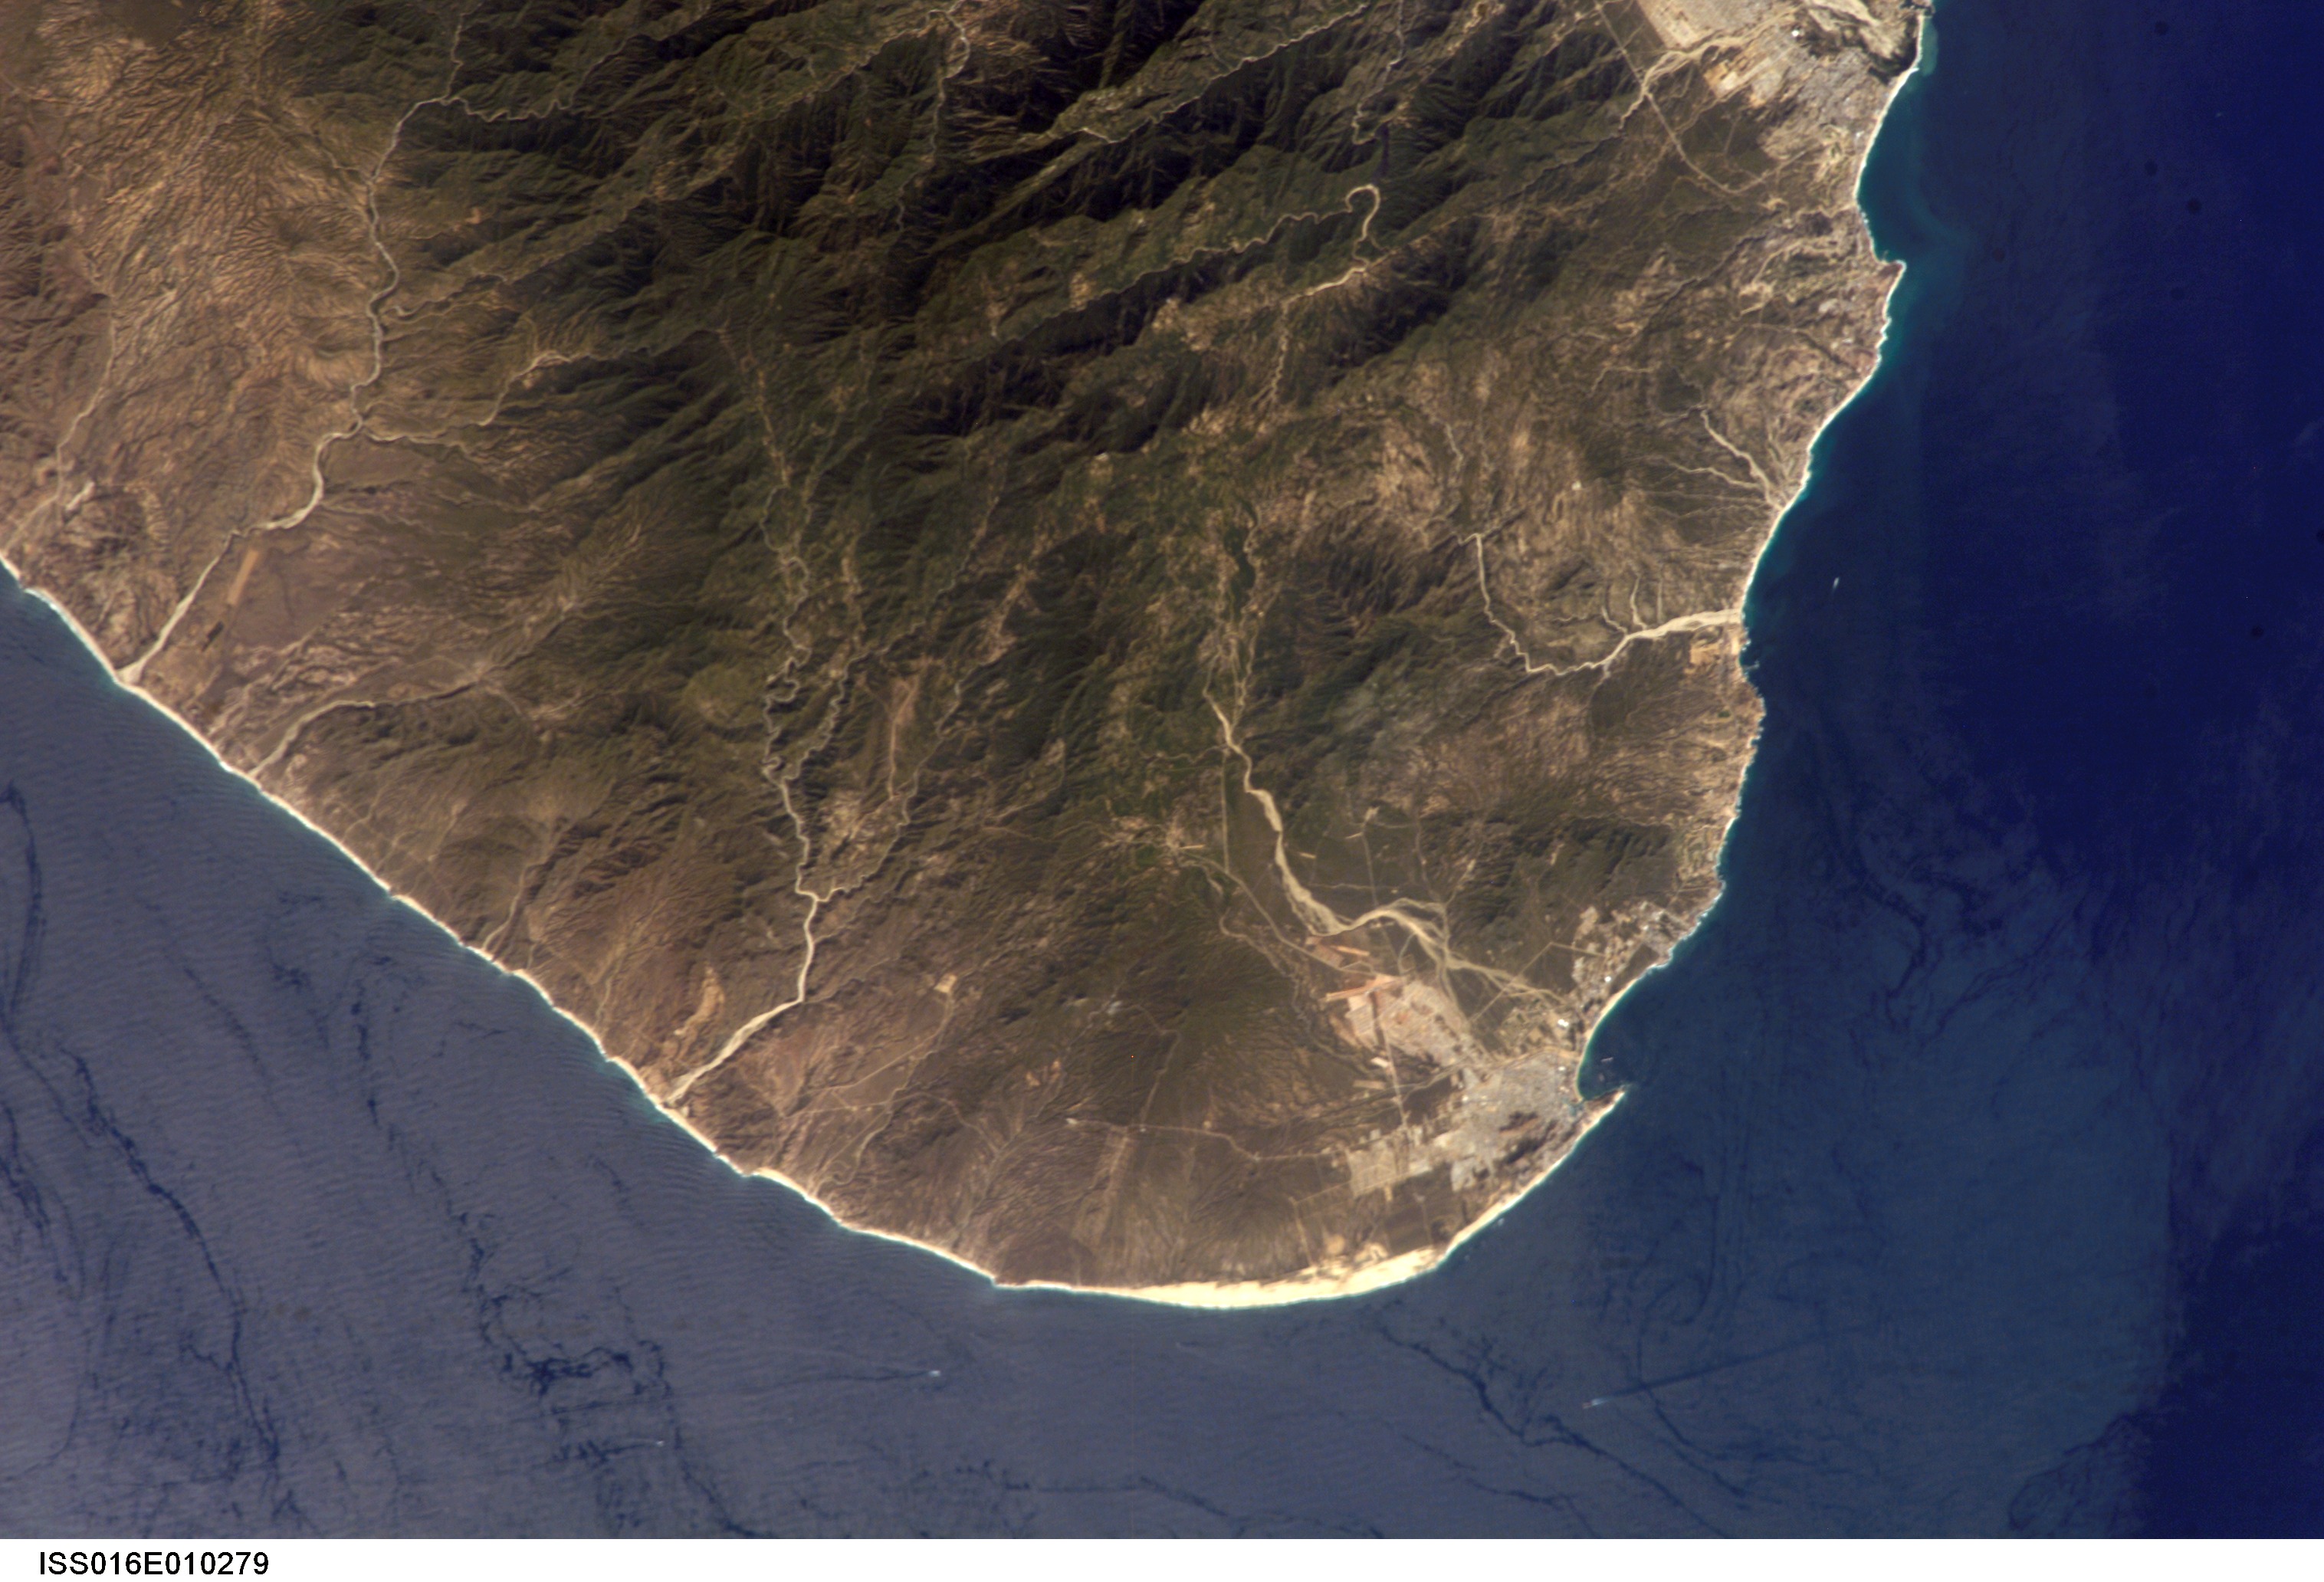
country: MEXICO
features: CABO SAN LUCAS, INT. WAVES
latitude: 23.0
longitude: -110.0
